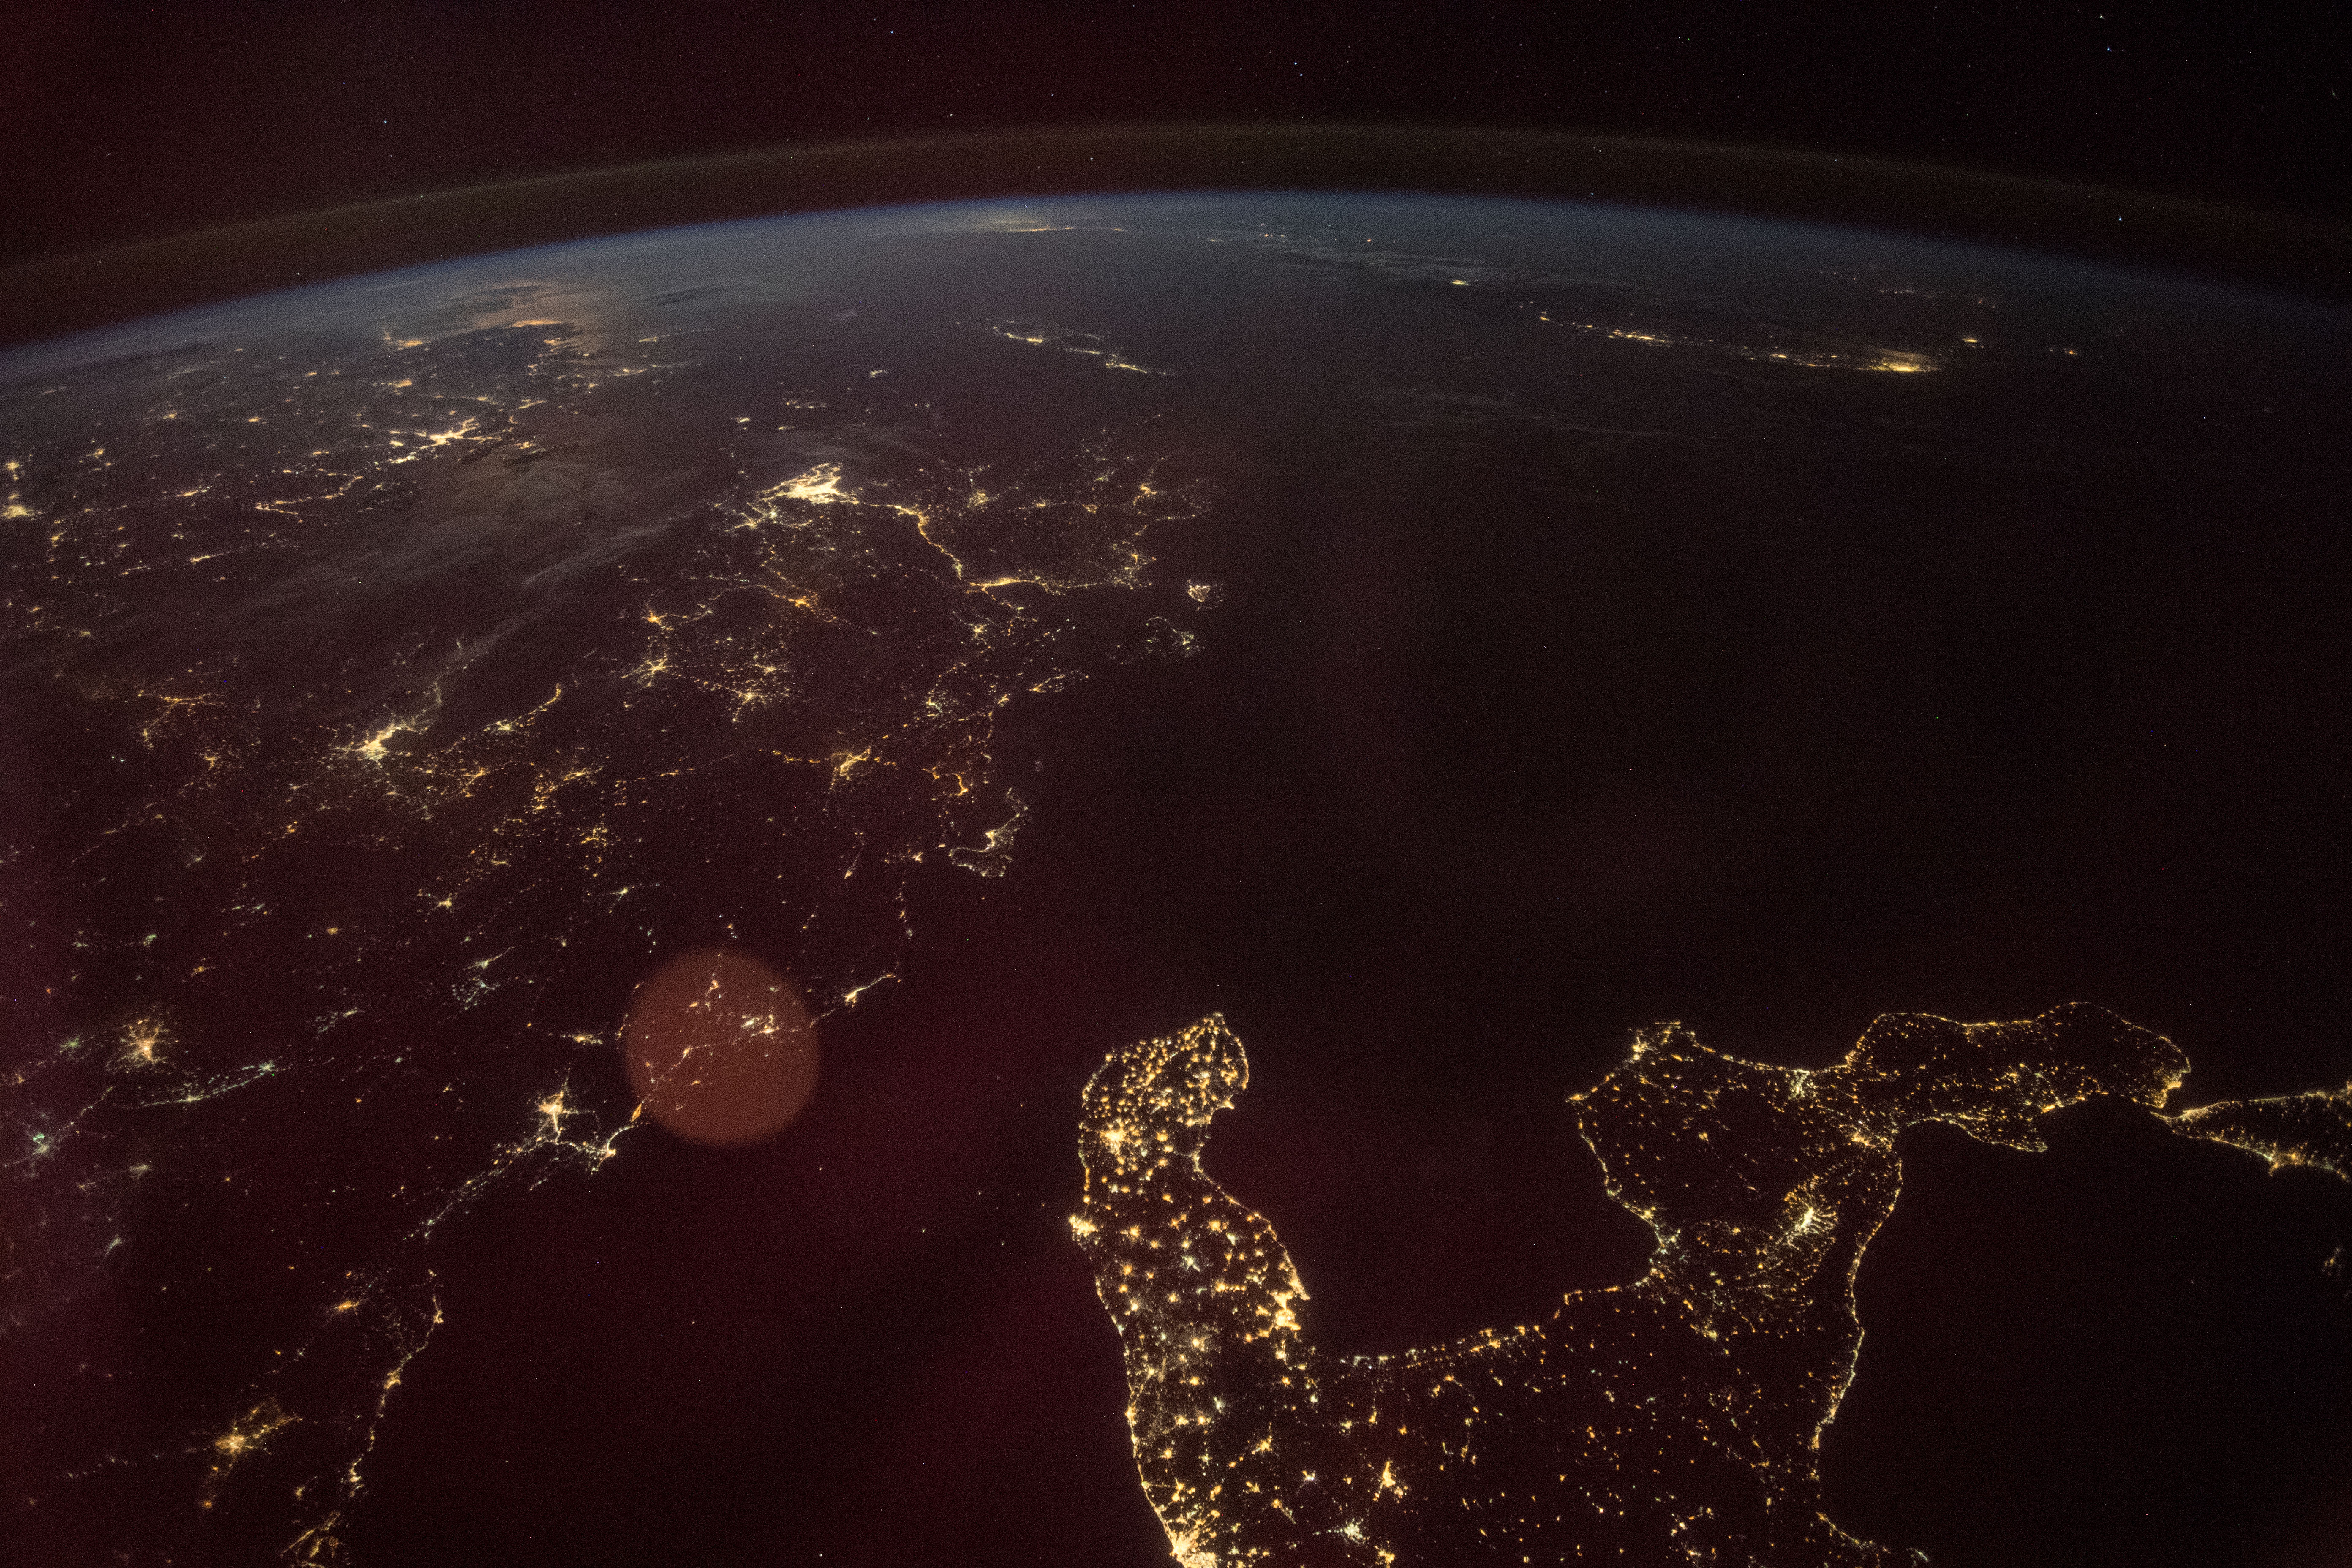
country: ITALY
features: IONIAN SEA, ADRIATIC SEA, LECCE, ANTIPAXOI, PREVEZA, MEDITERRANEAN SEA, NIGHT, EARTH LIMB
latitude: 39.2
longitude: 19.4
